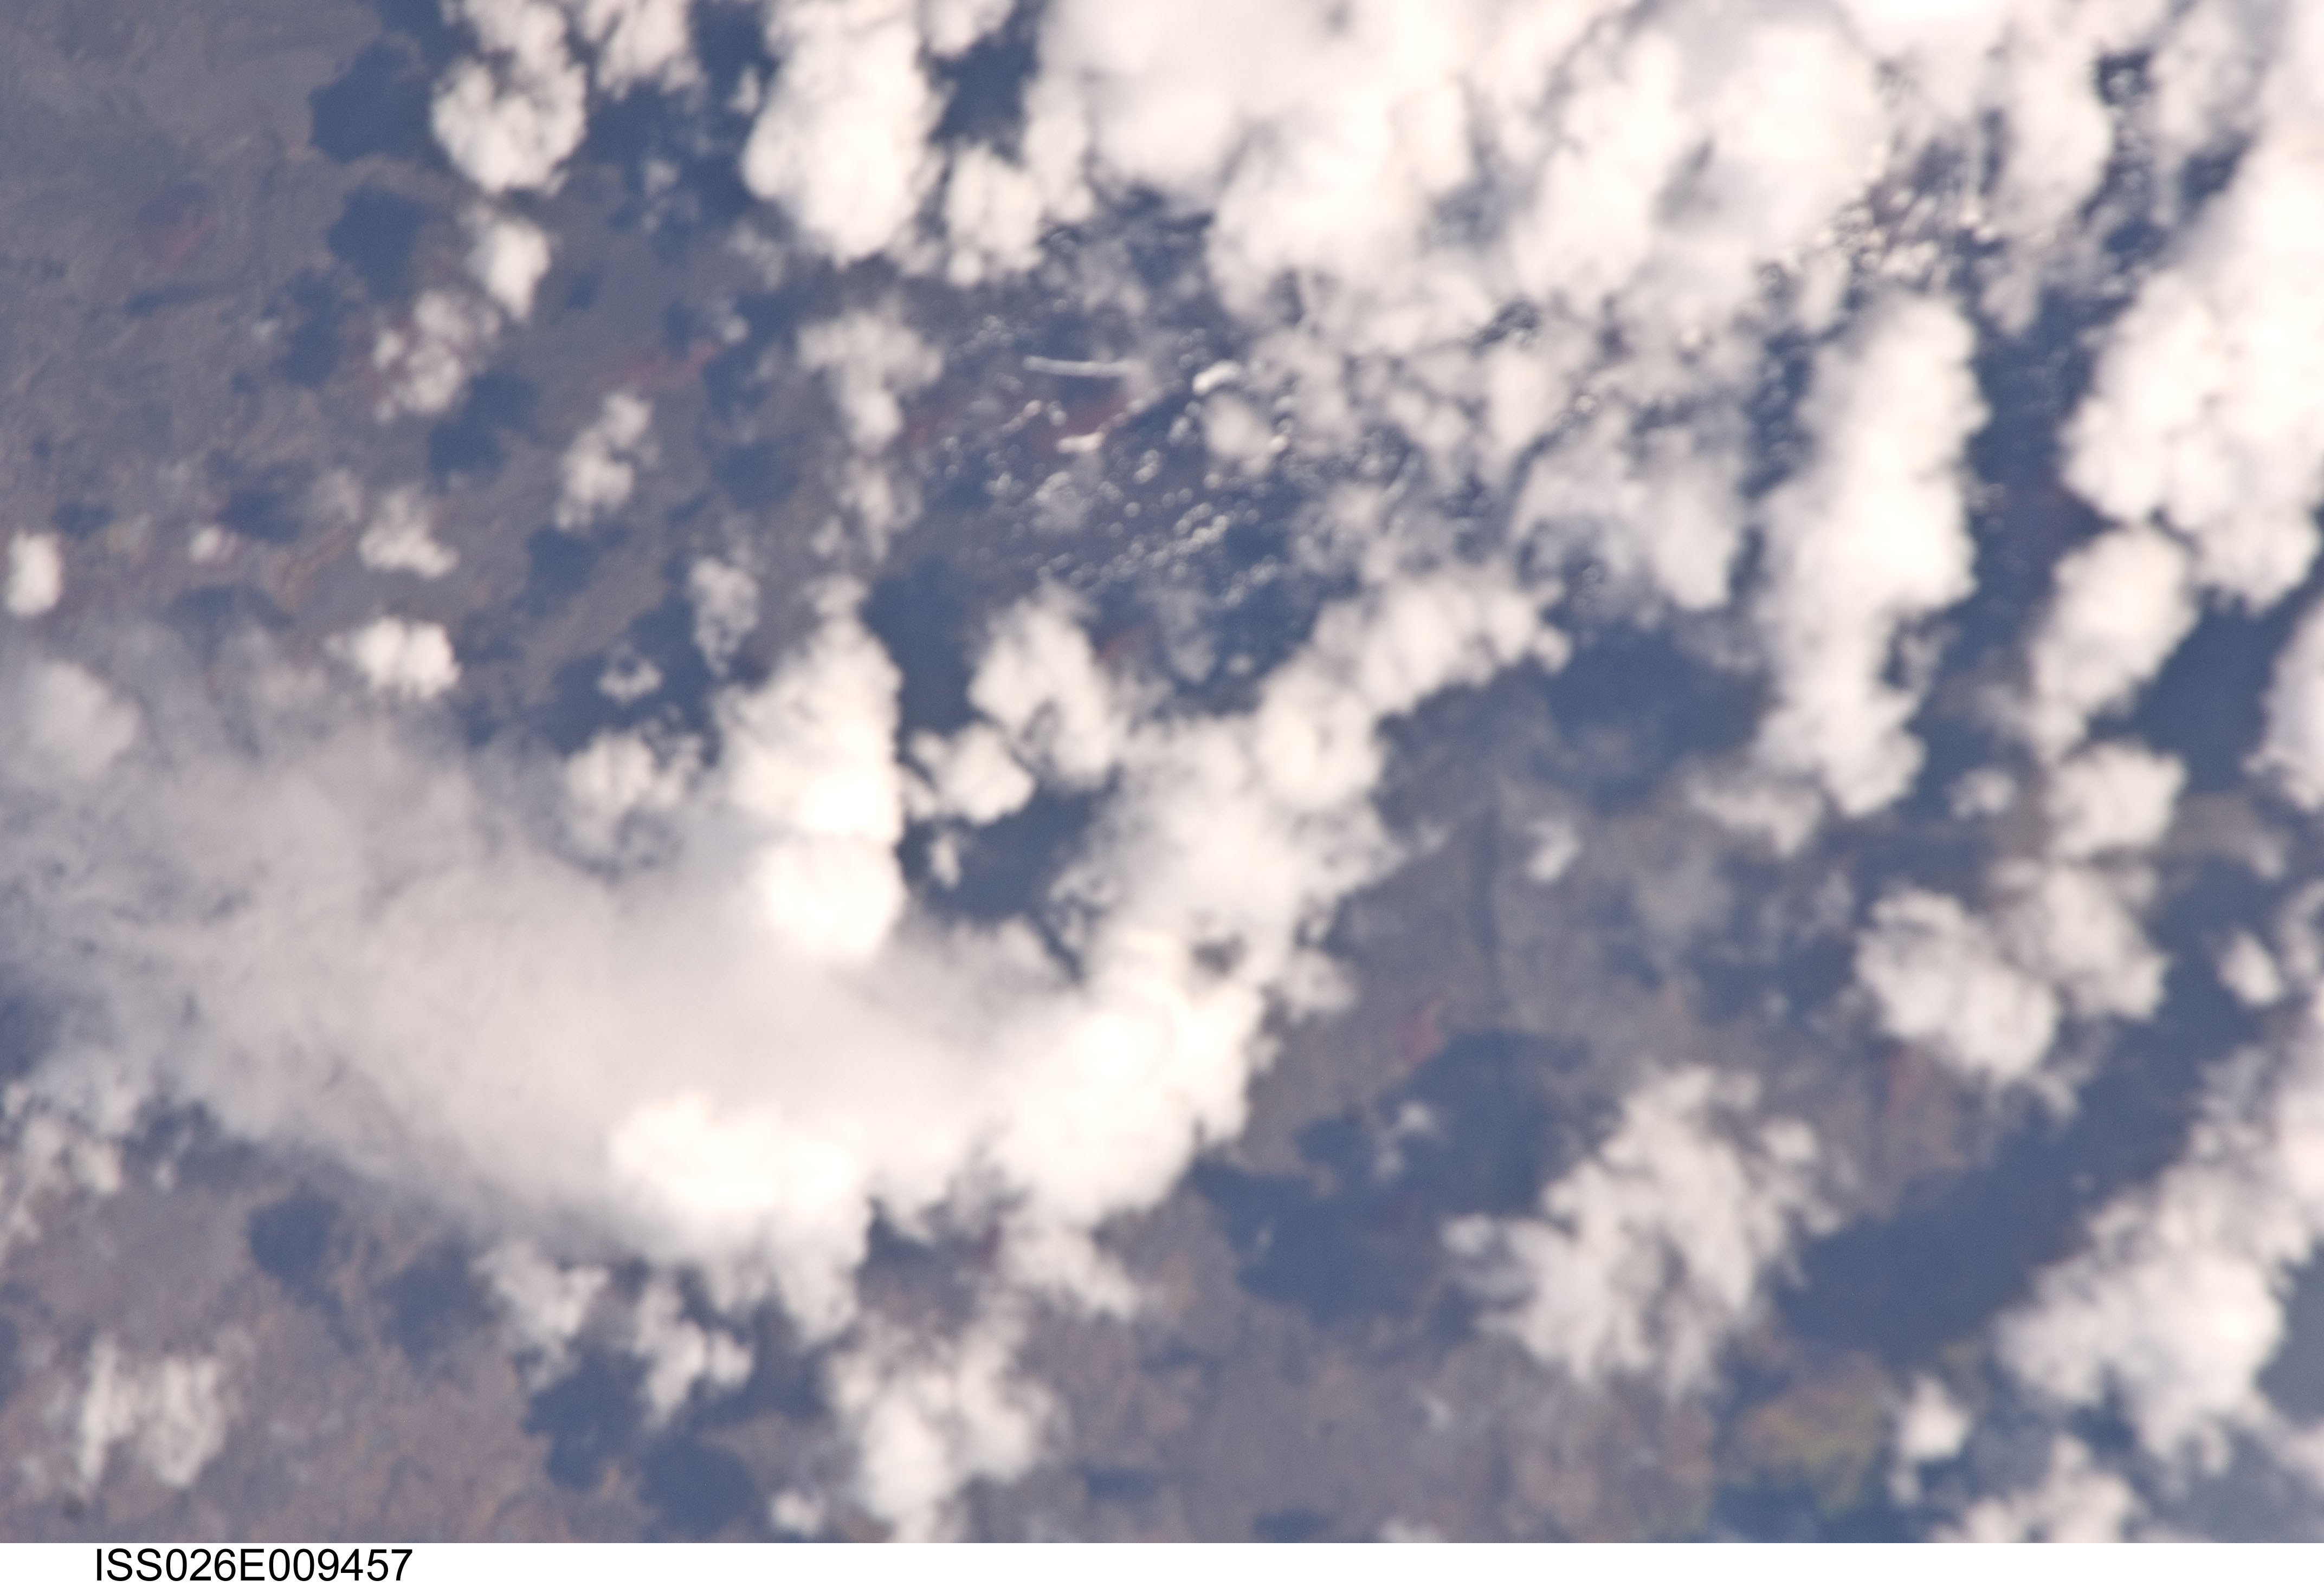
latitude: -47.0
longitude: 37.5
